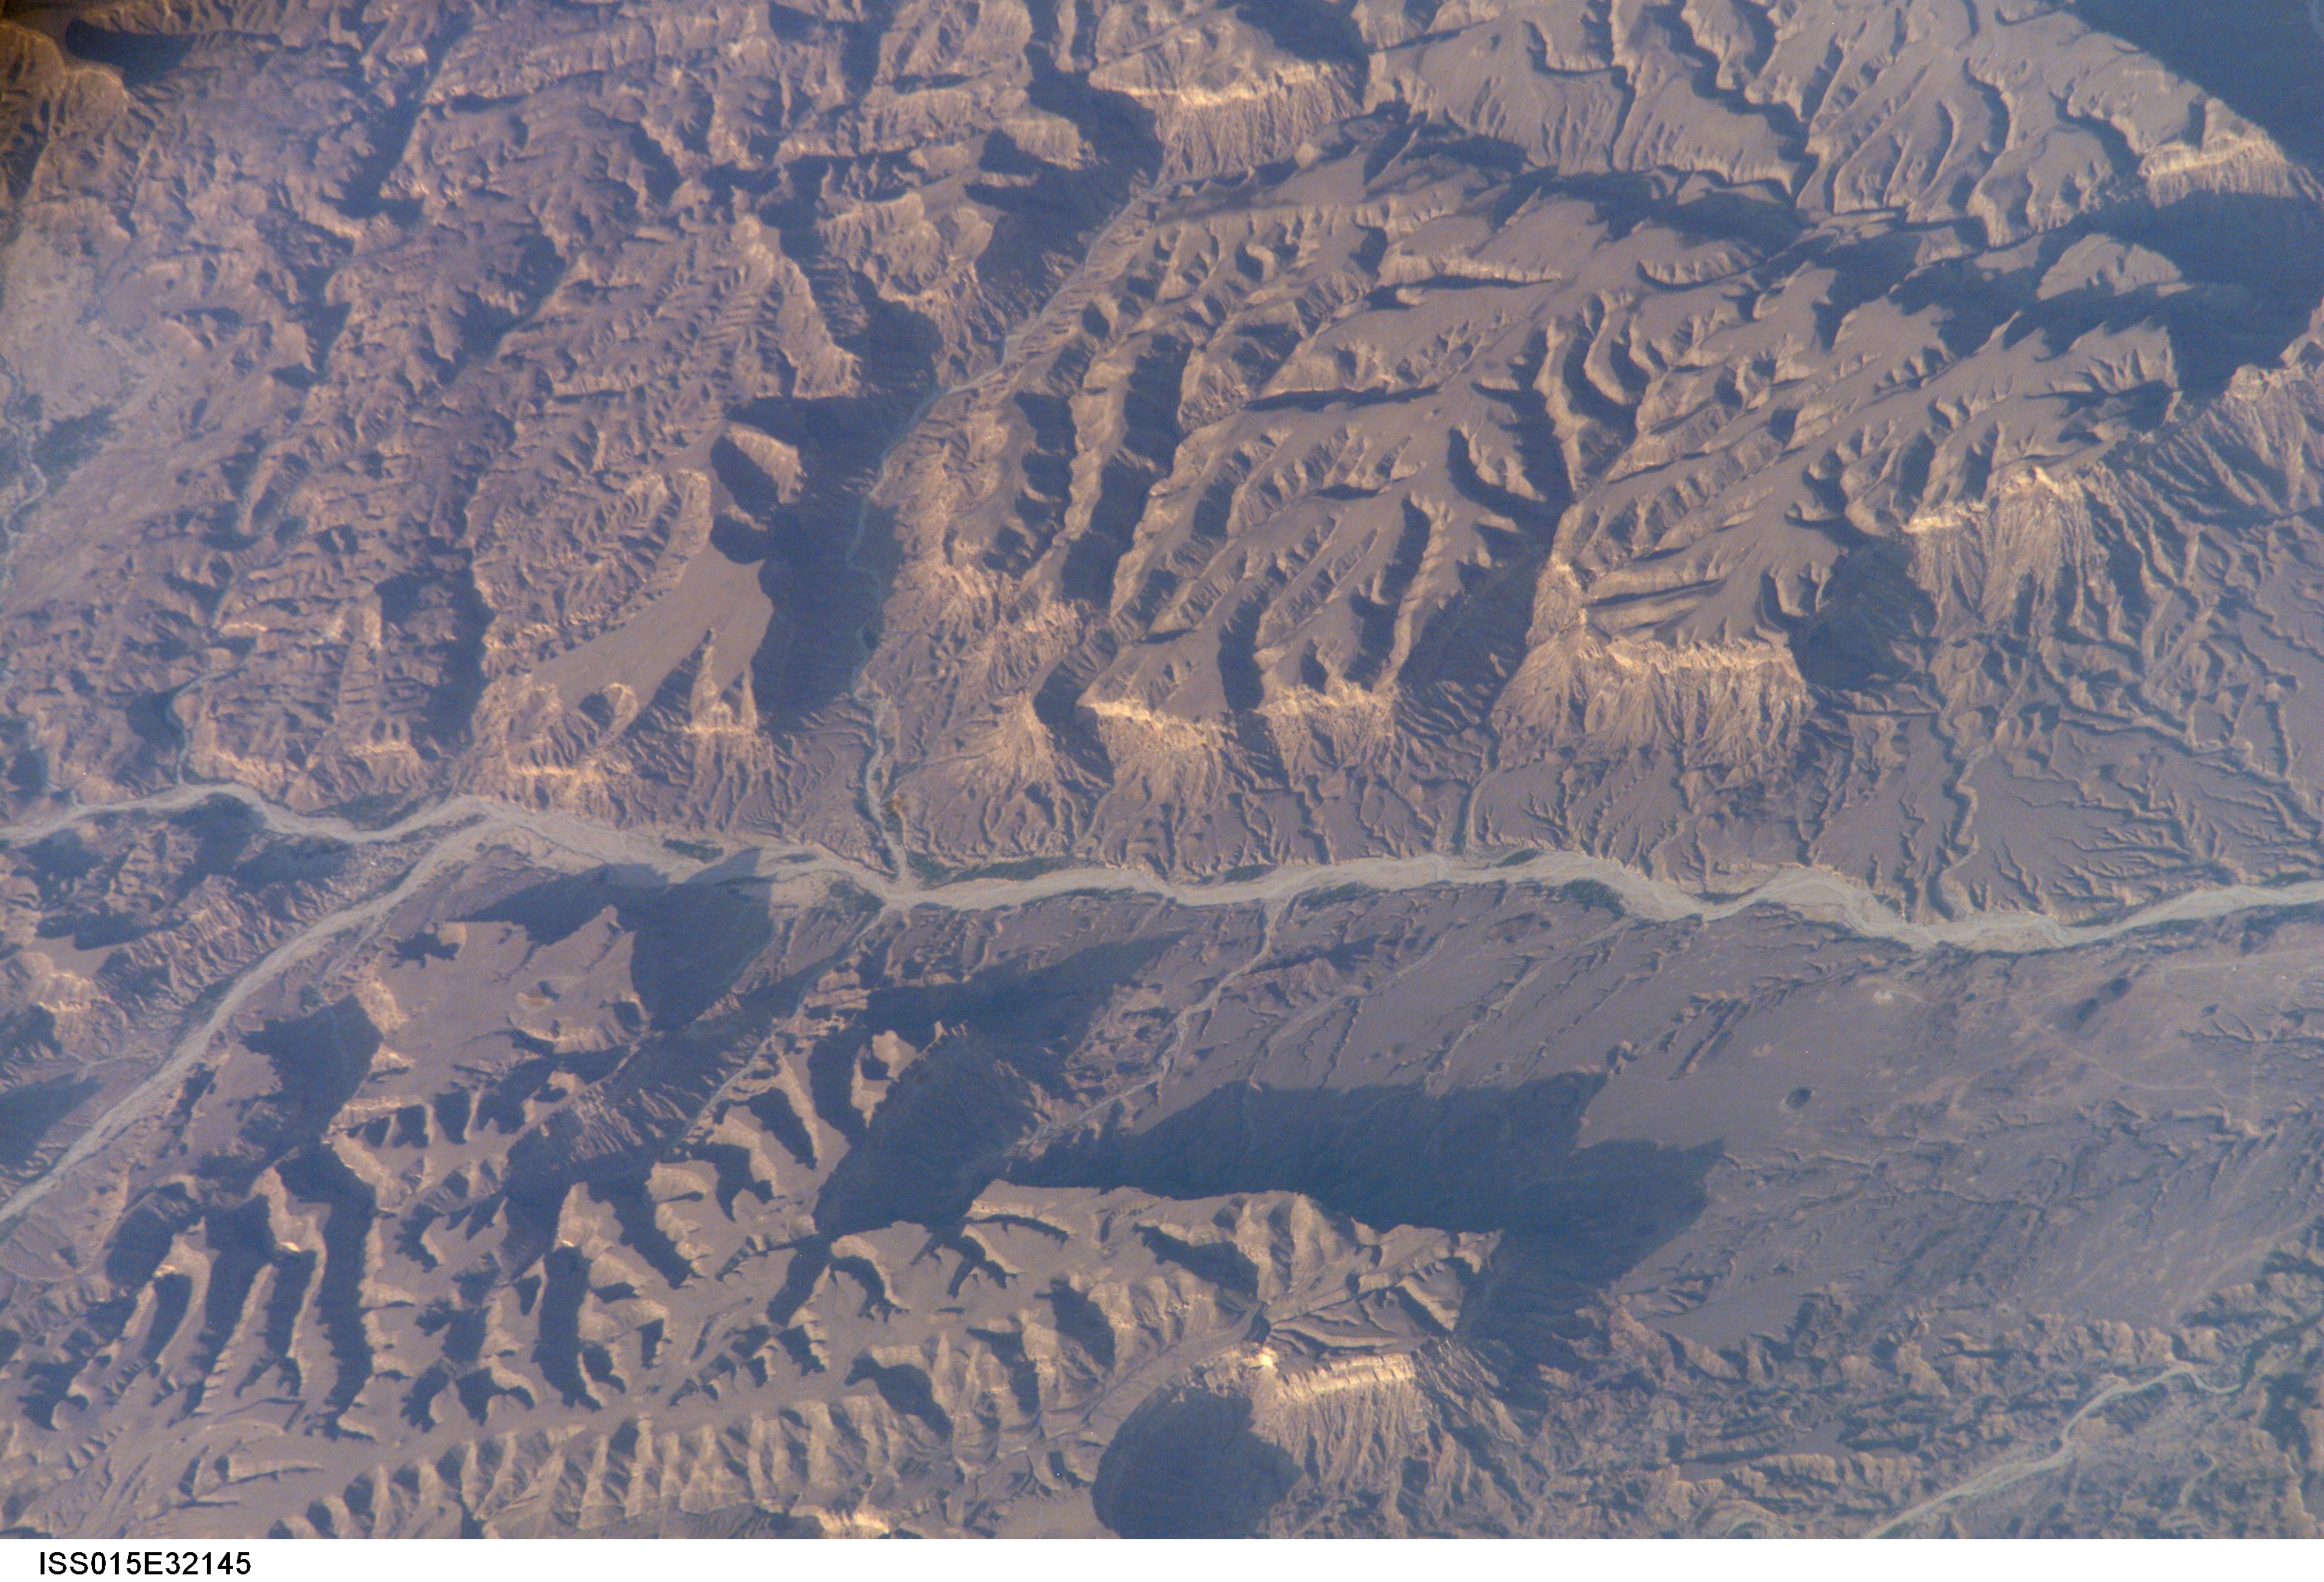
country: YEMEN
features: BLUFFS, RAVINES, WADI AMAQIN
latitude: 14.6
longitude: 47.2
